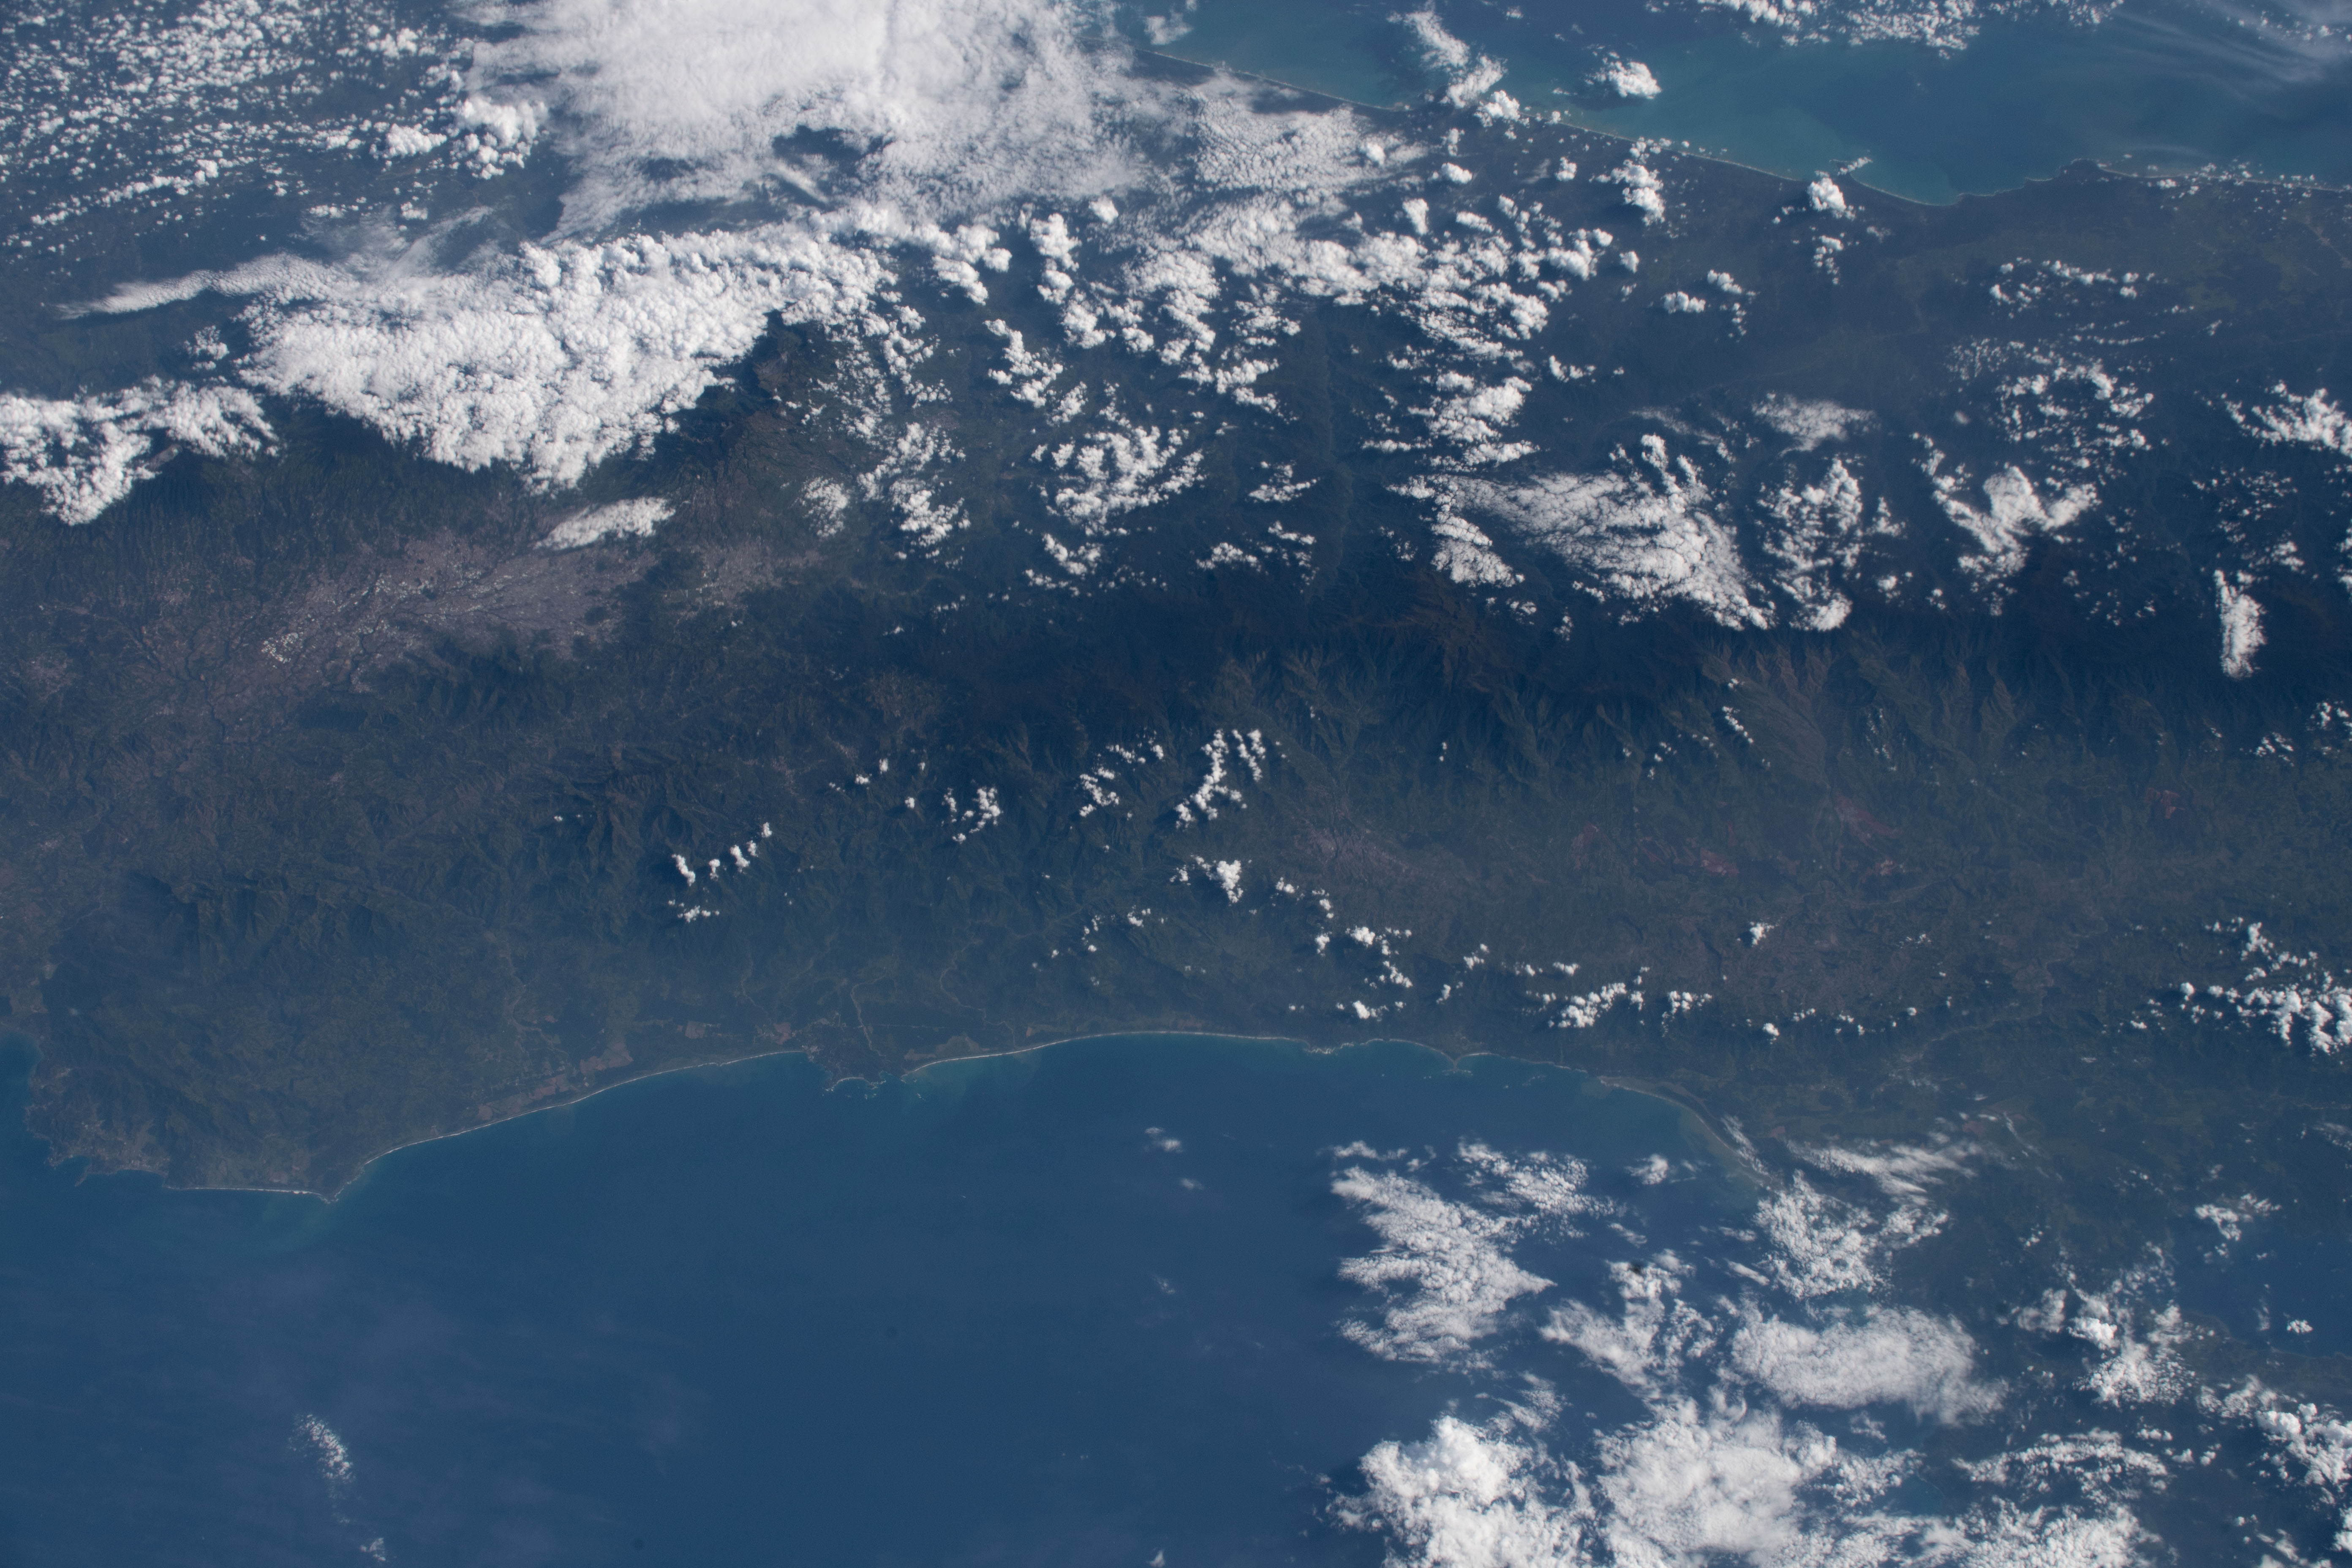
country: COSTA RICA
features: PARQUE NACIONAL MANUEL ANTONIO, PARQUE NACIONAL LOS QUETZALES
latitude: 9.5
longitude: -83.8
